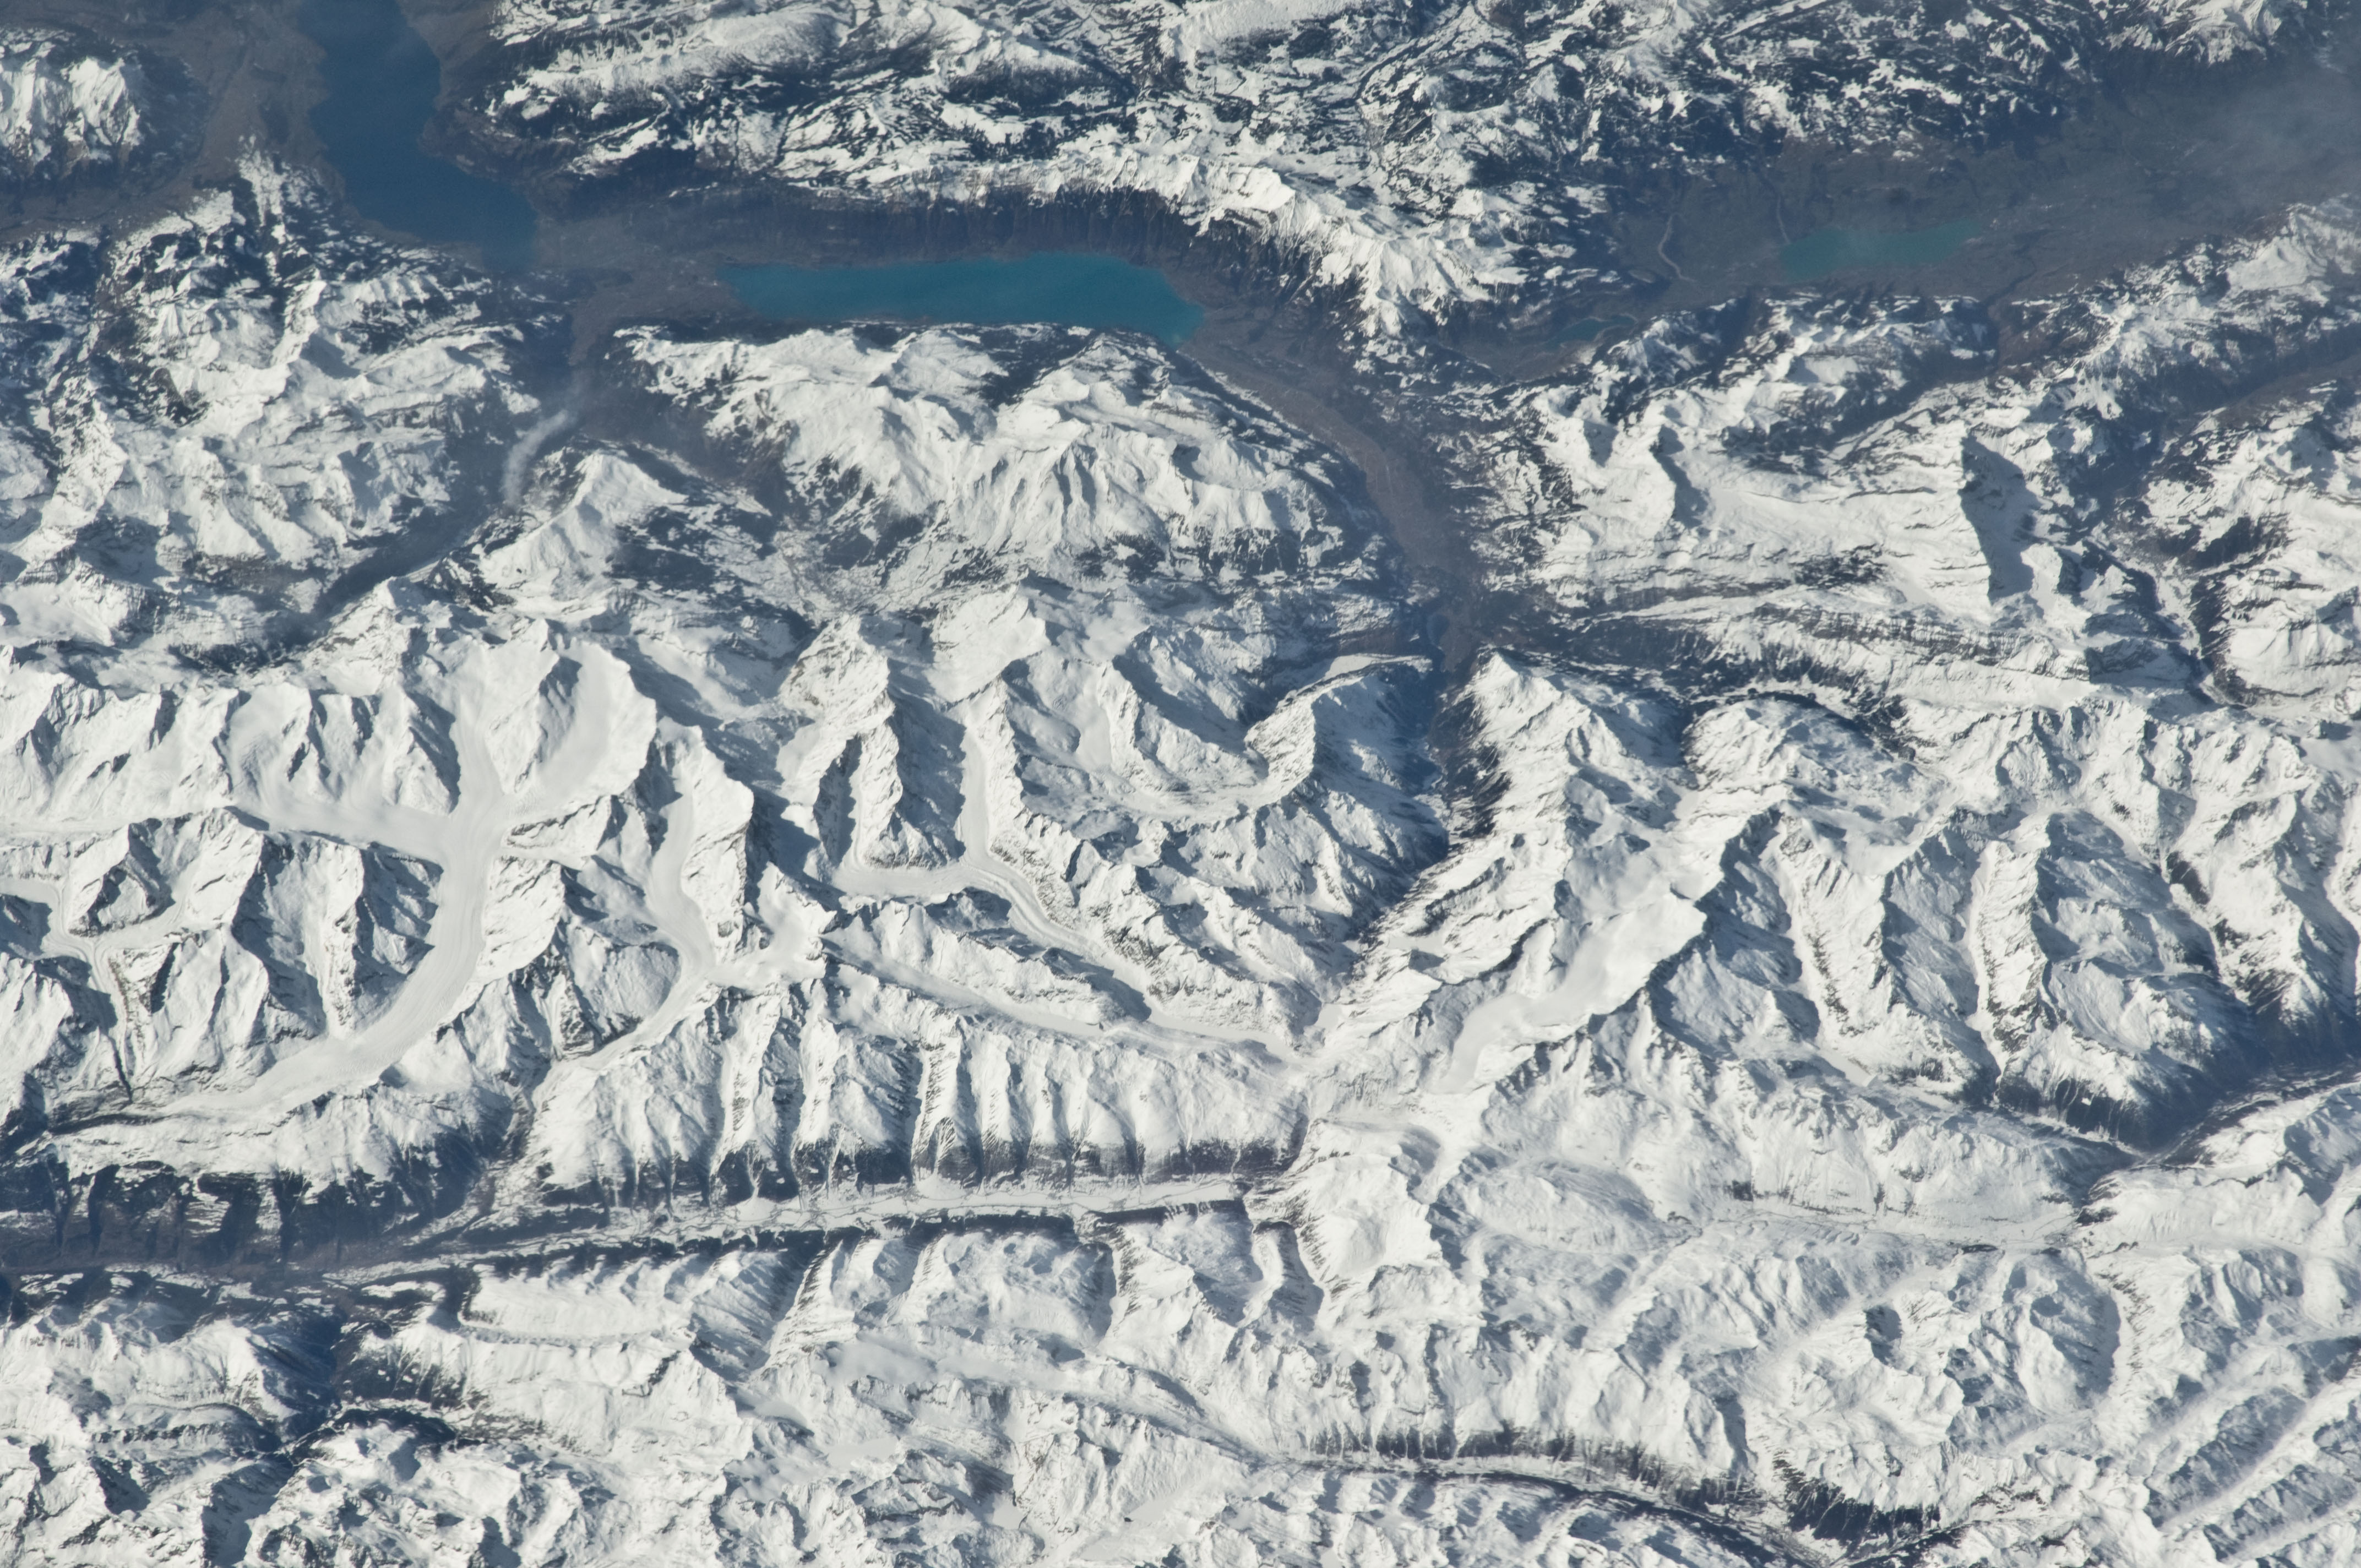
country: SWITZERLAND
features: BRIENZER L., BERNESE ALPS, SNOW, GL.
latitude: 46.6
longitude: 8.2
